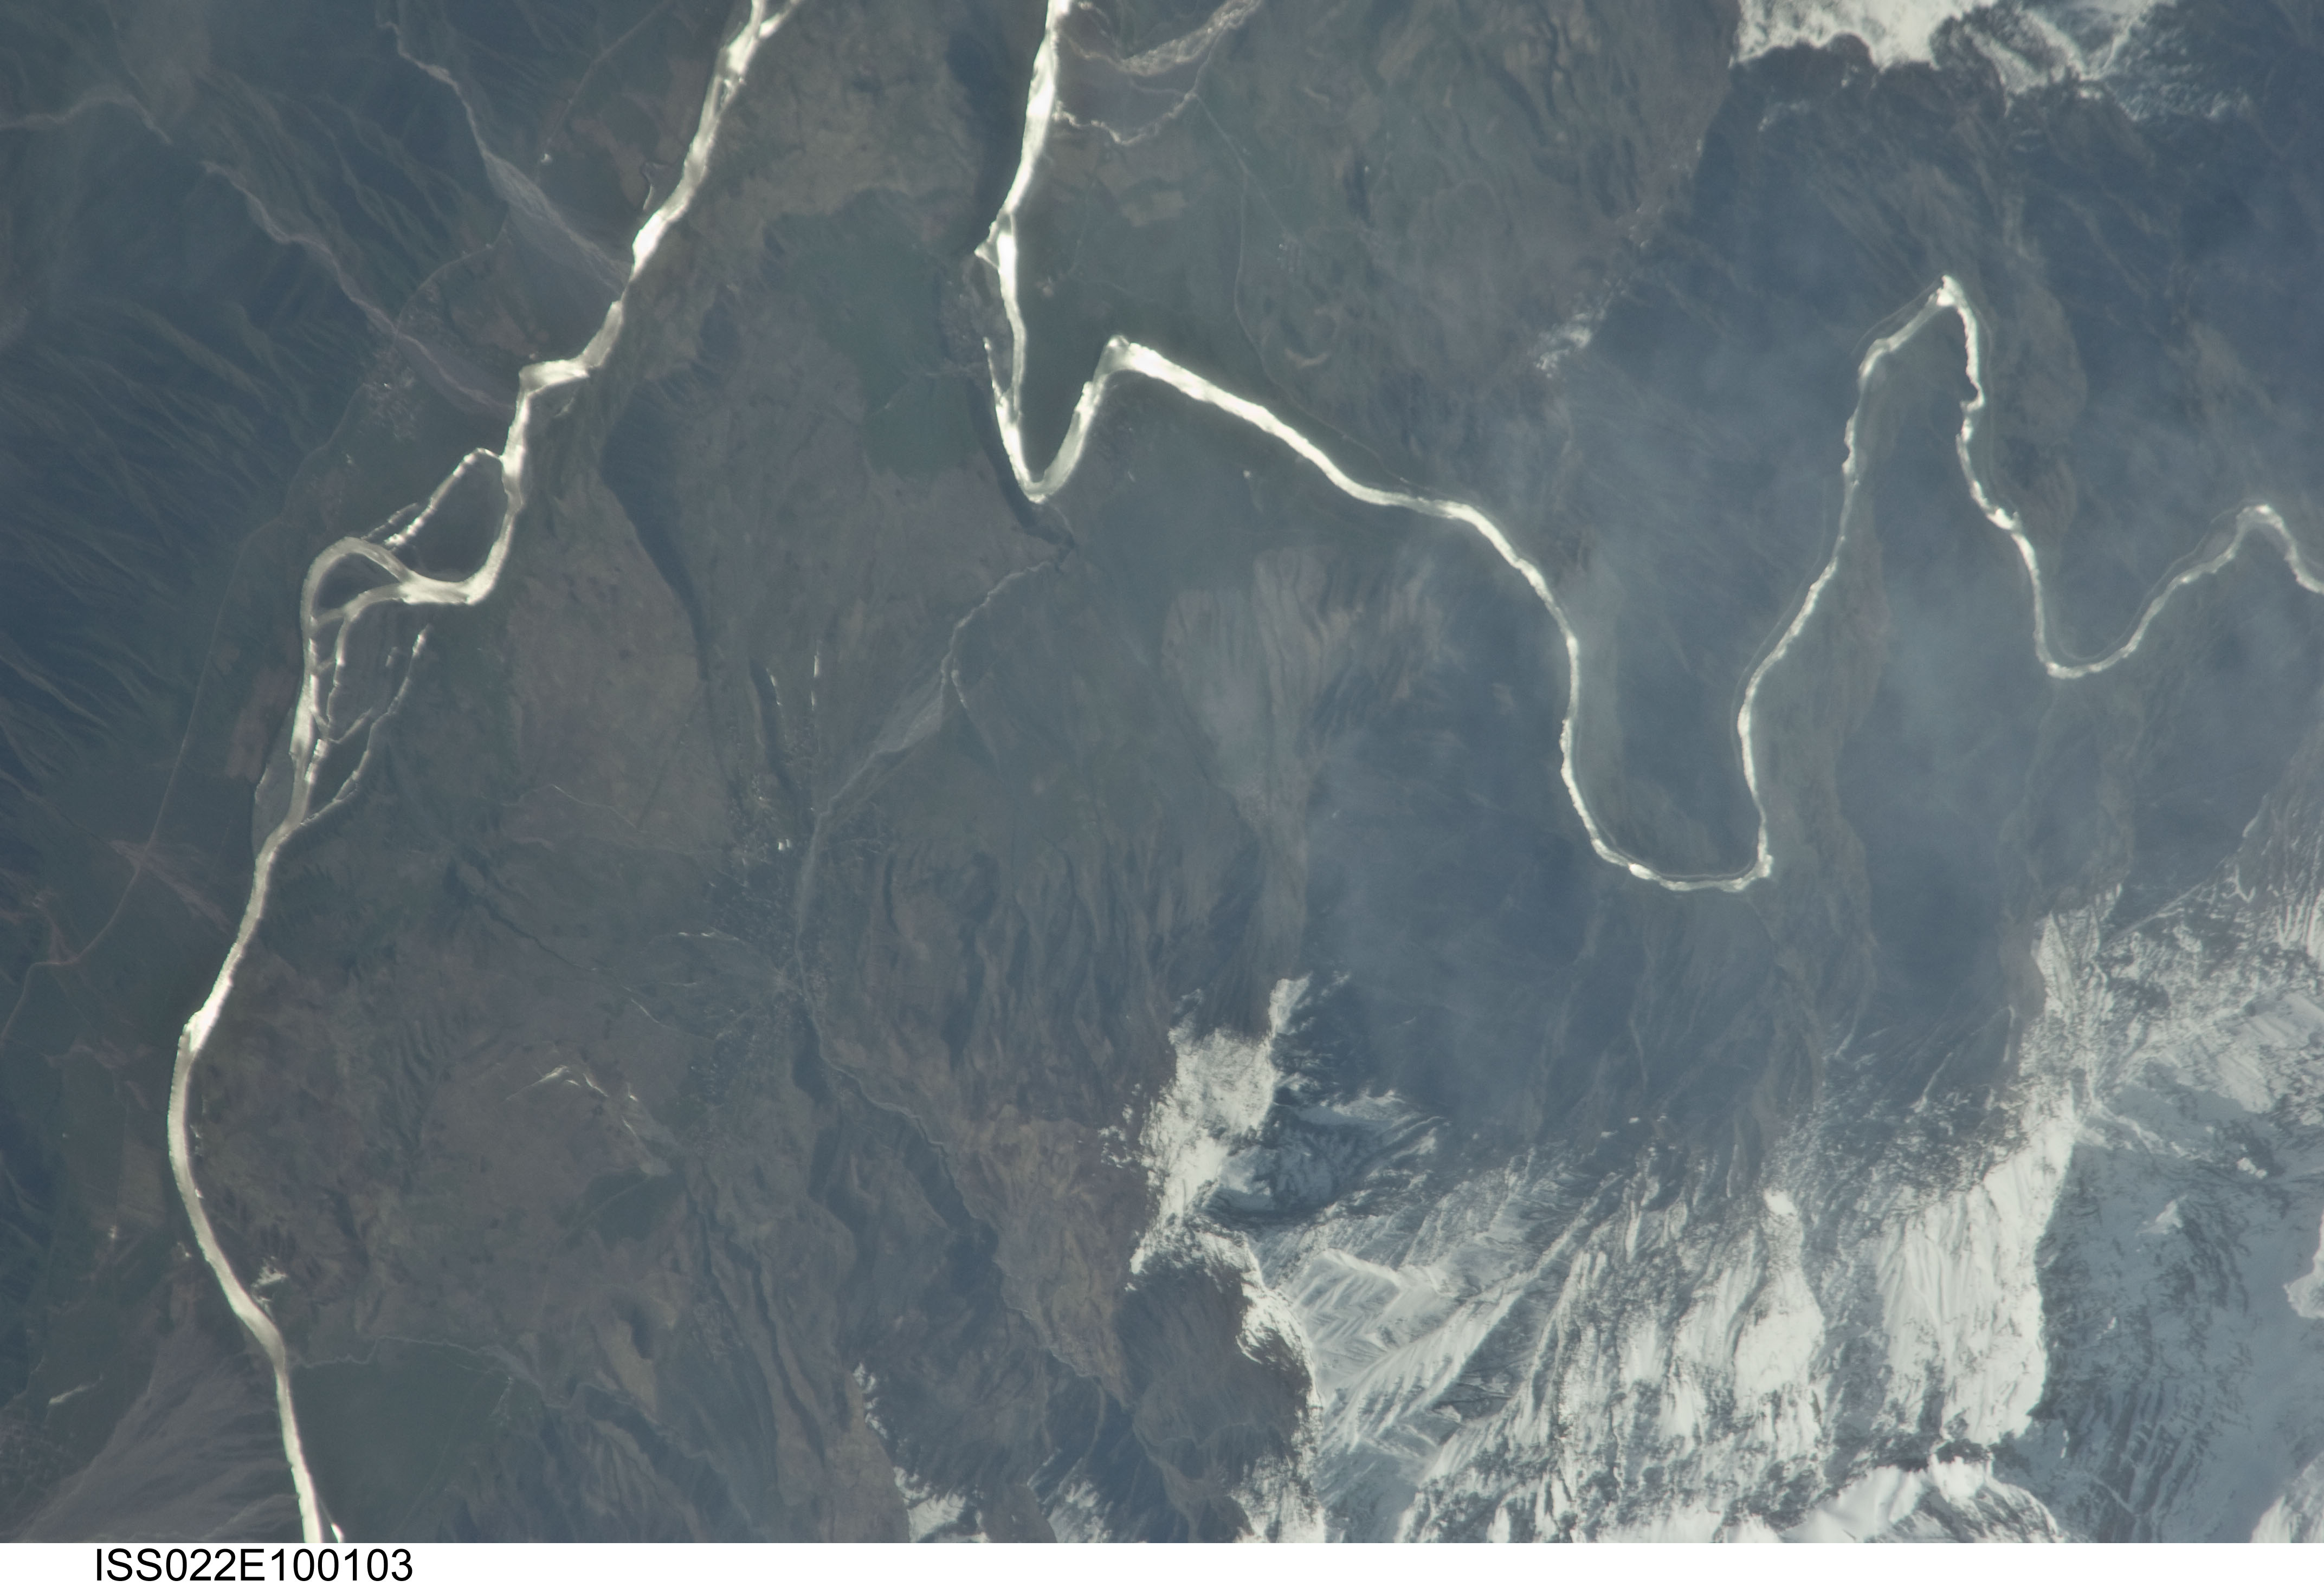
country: AFGHANISTAN
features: PANJ R., SAFED KHIRS RANGE, GLINT, SNOW
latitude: 37.9
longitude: 70.2
